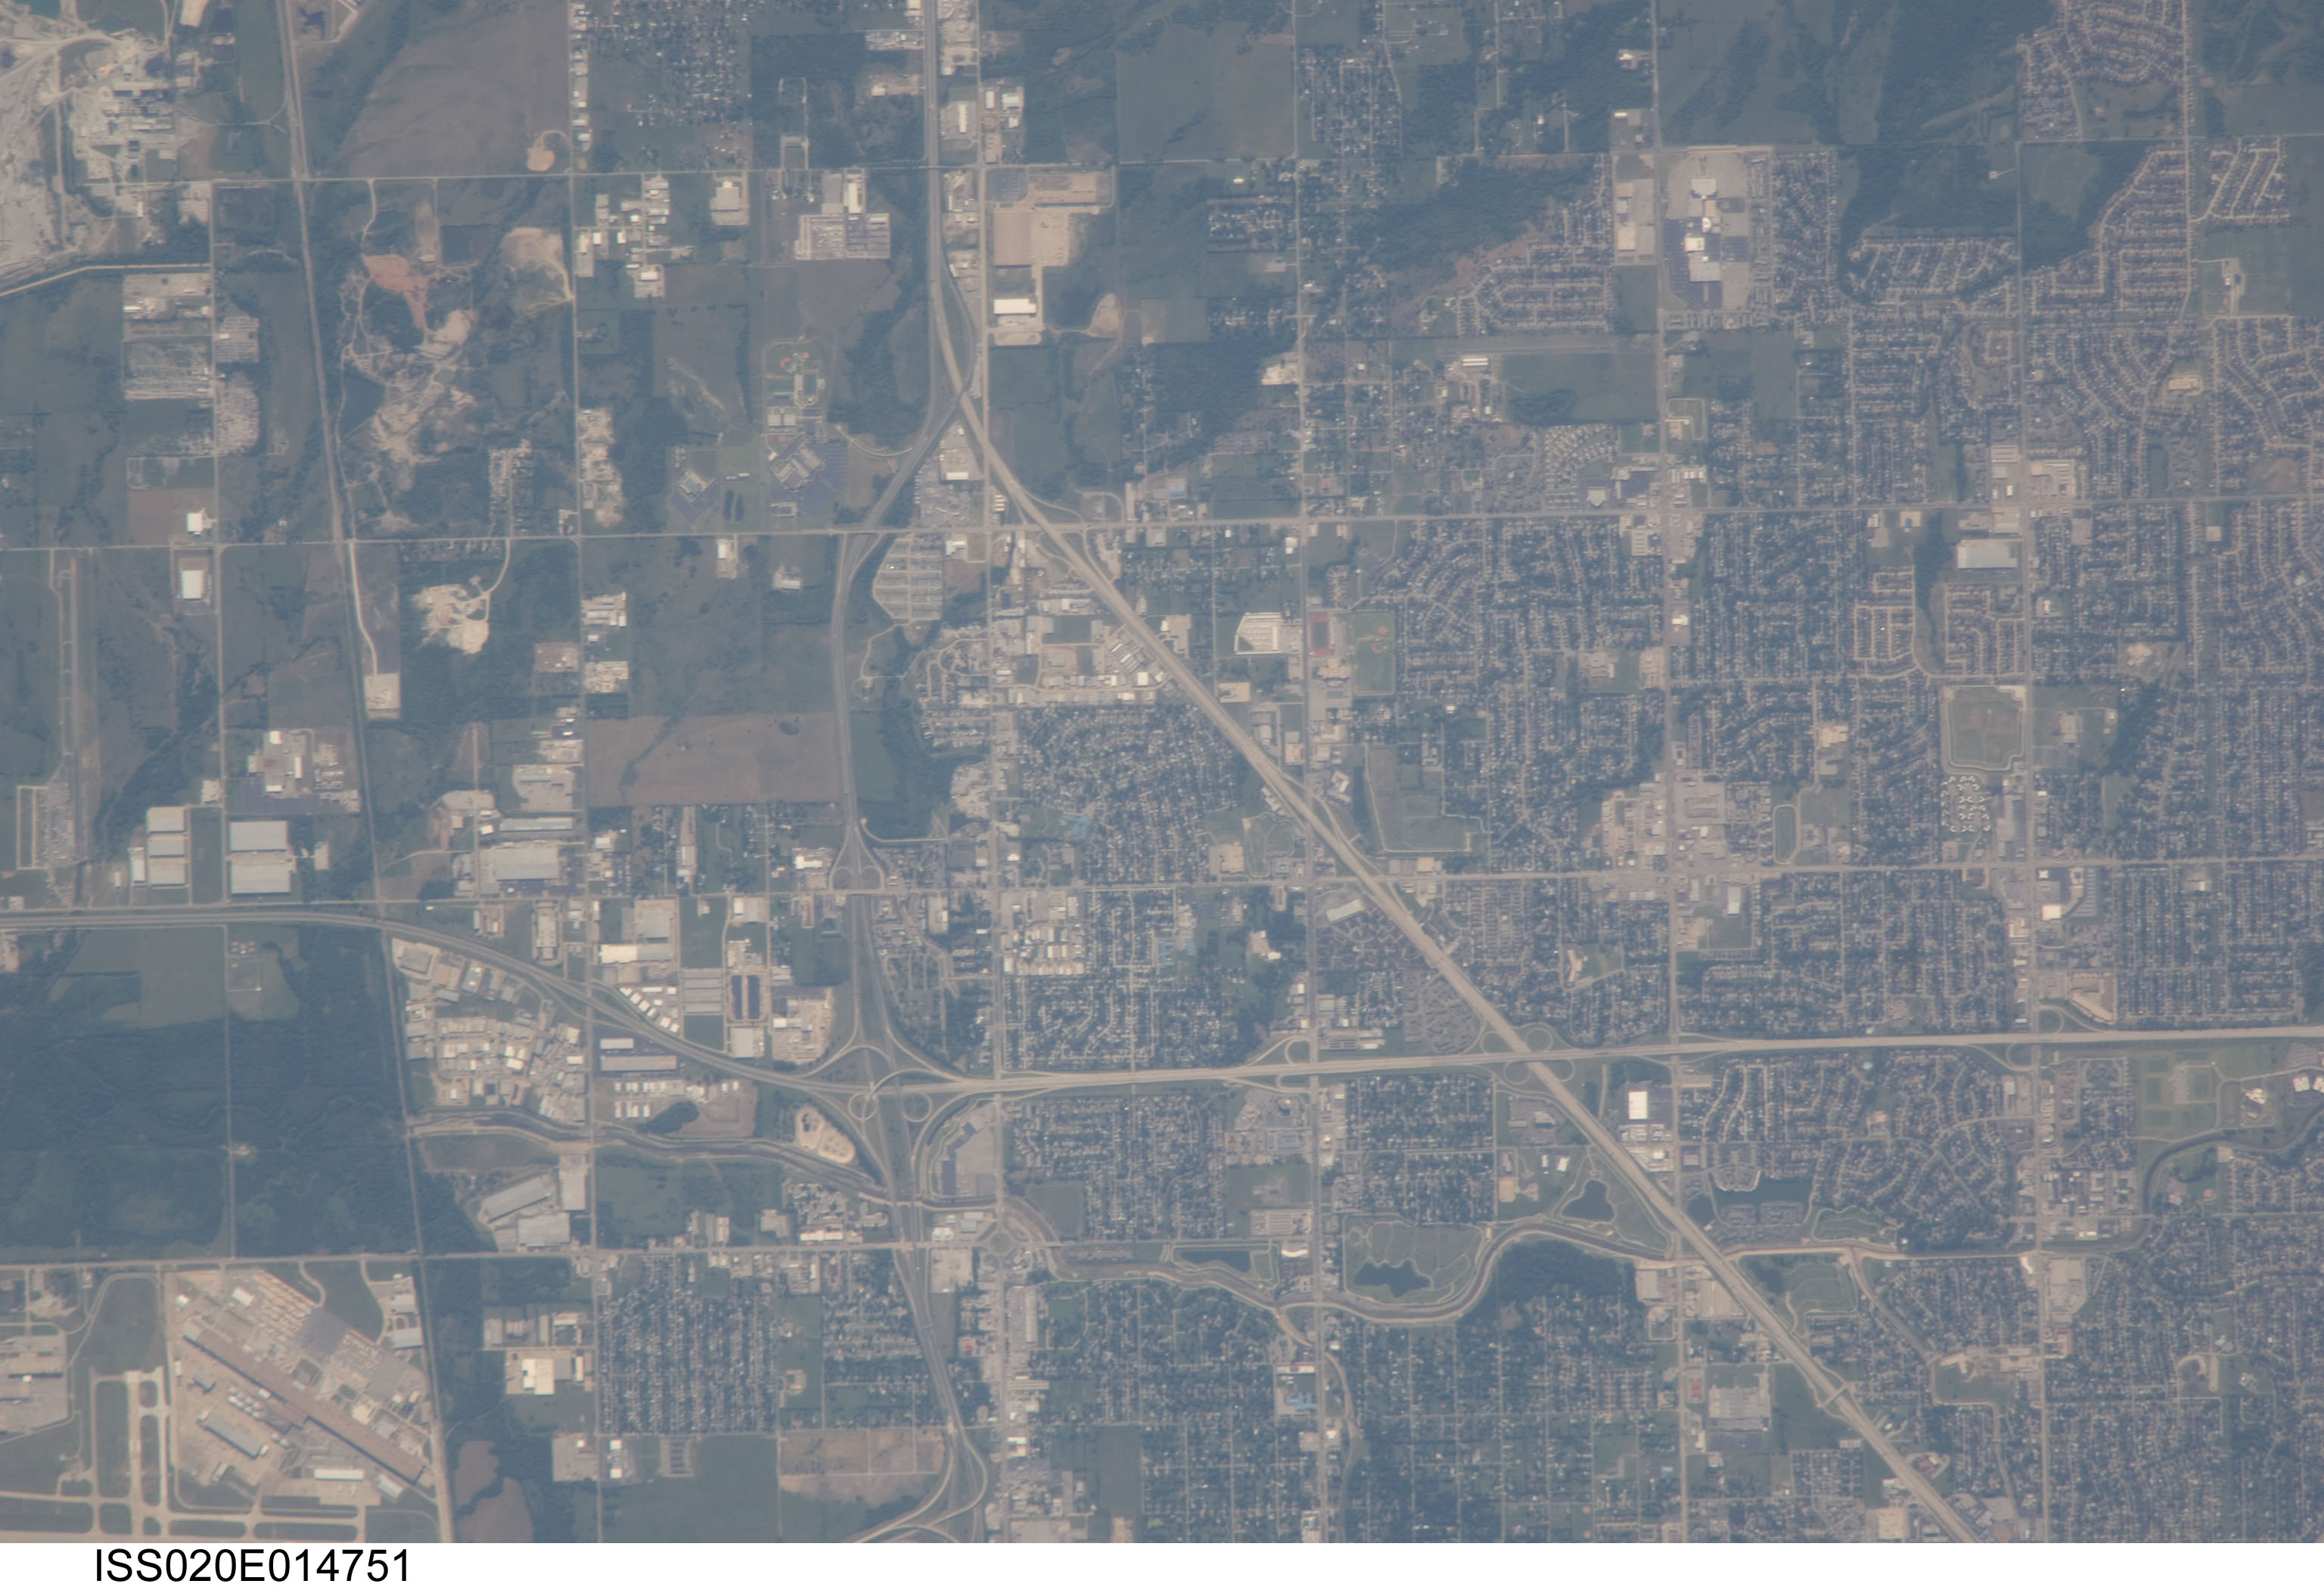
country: USA-OKLAHOMA
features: MINGO CREEK,MINGO VALLEY EXPRESSWAY,CRESCENT HEIGHTS,INTERSTATE 244,WESTERN VILLAGE,EASTGATE METROPLEX,CROSSTOWN SHOPPING CENTER,WAGON WHEEL,REDFORD LAKE
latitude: 36.1
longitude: -95.8
